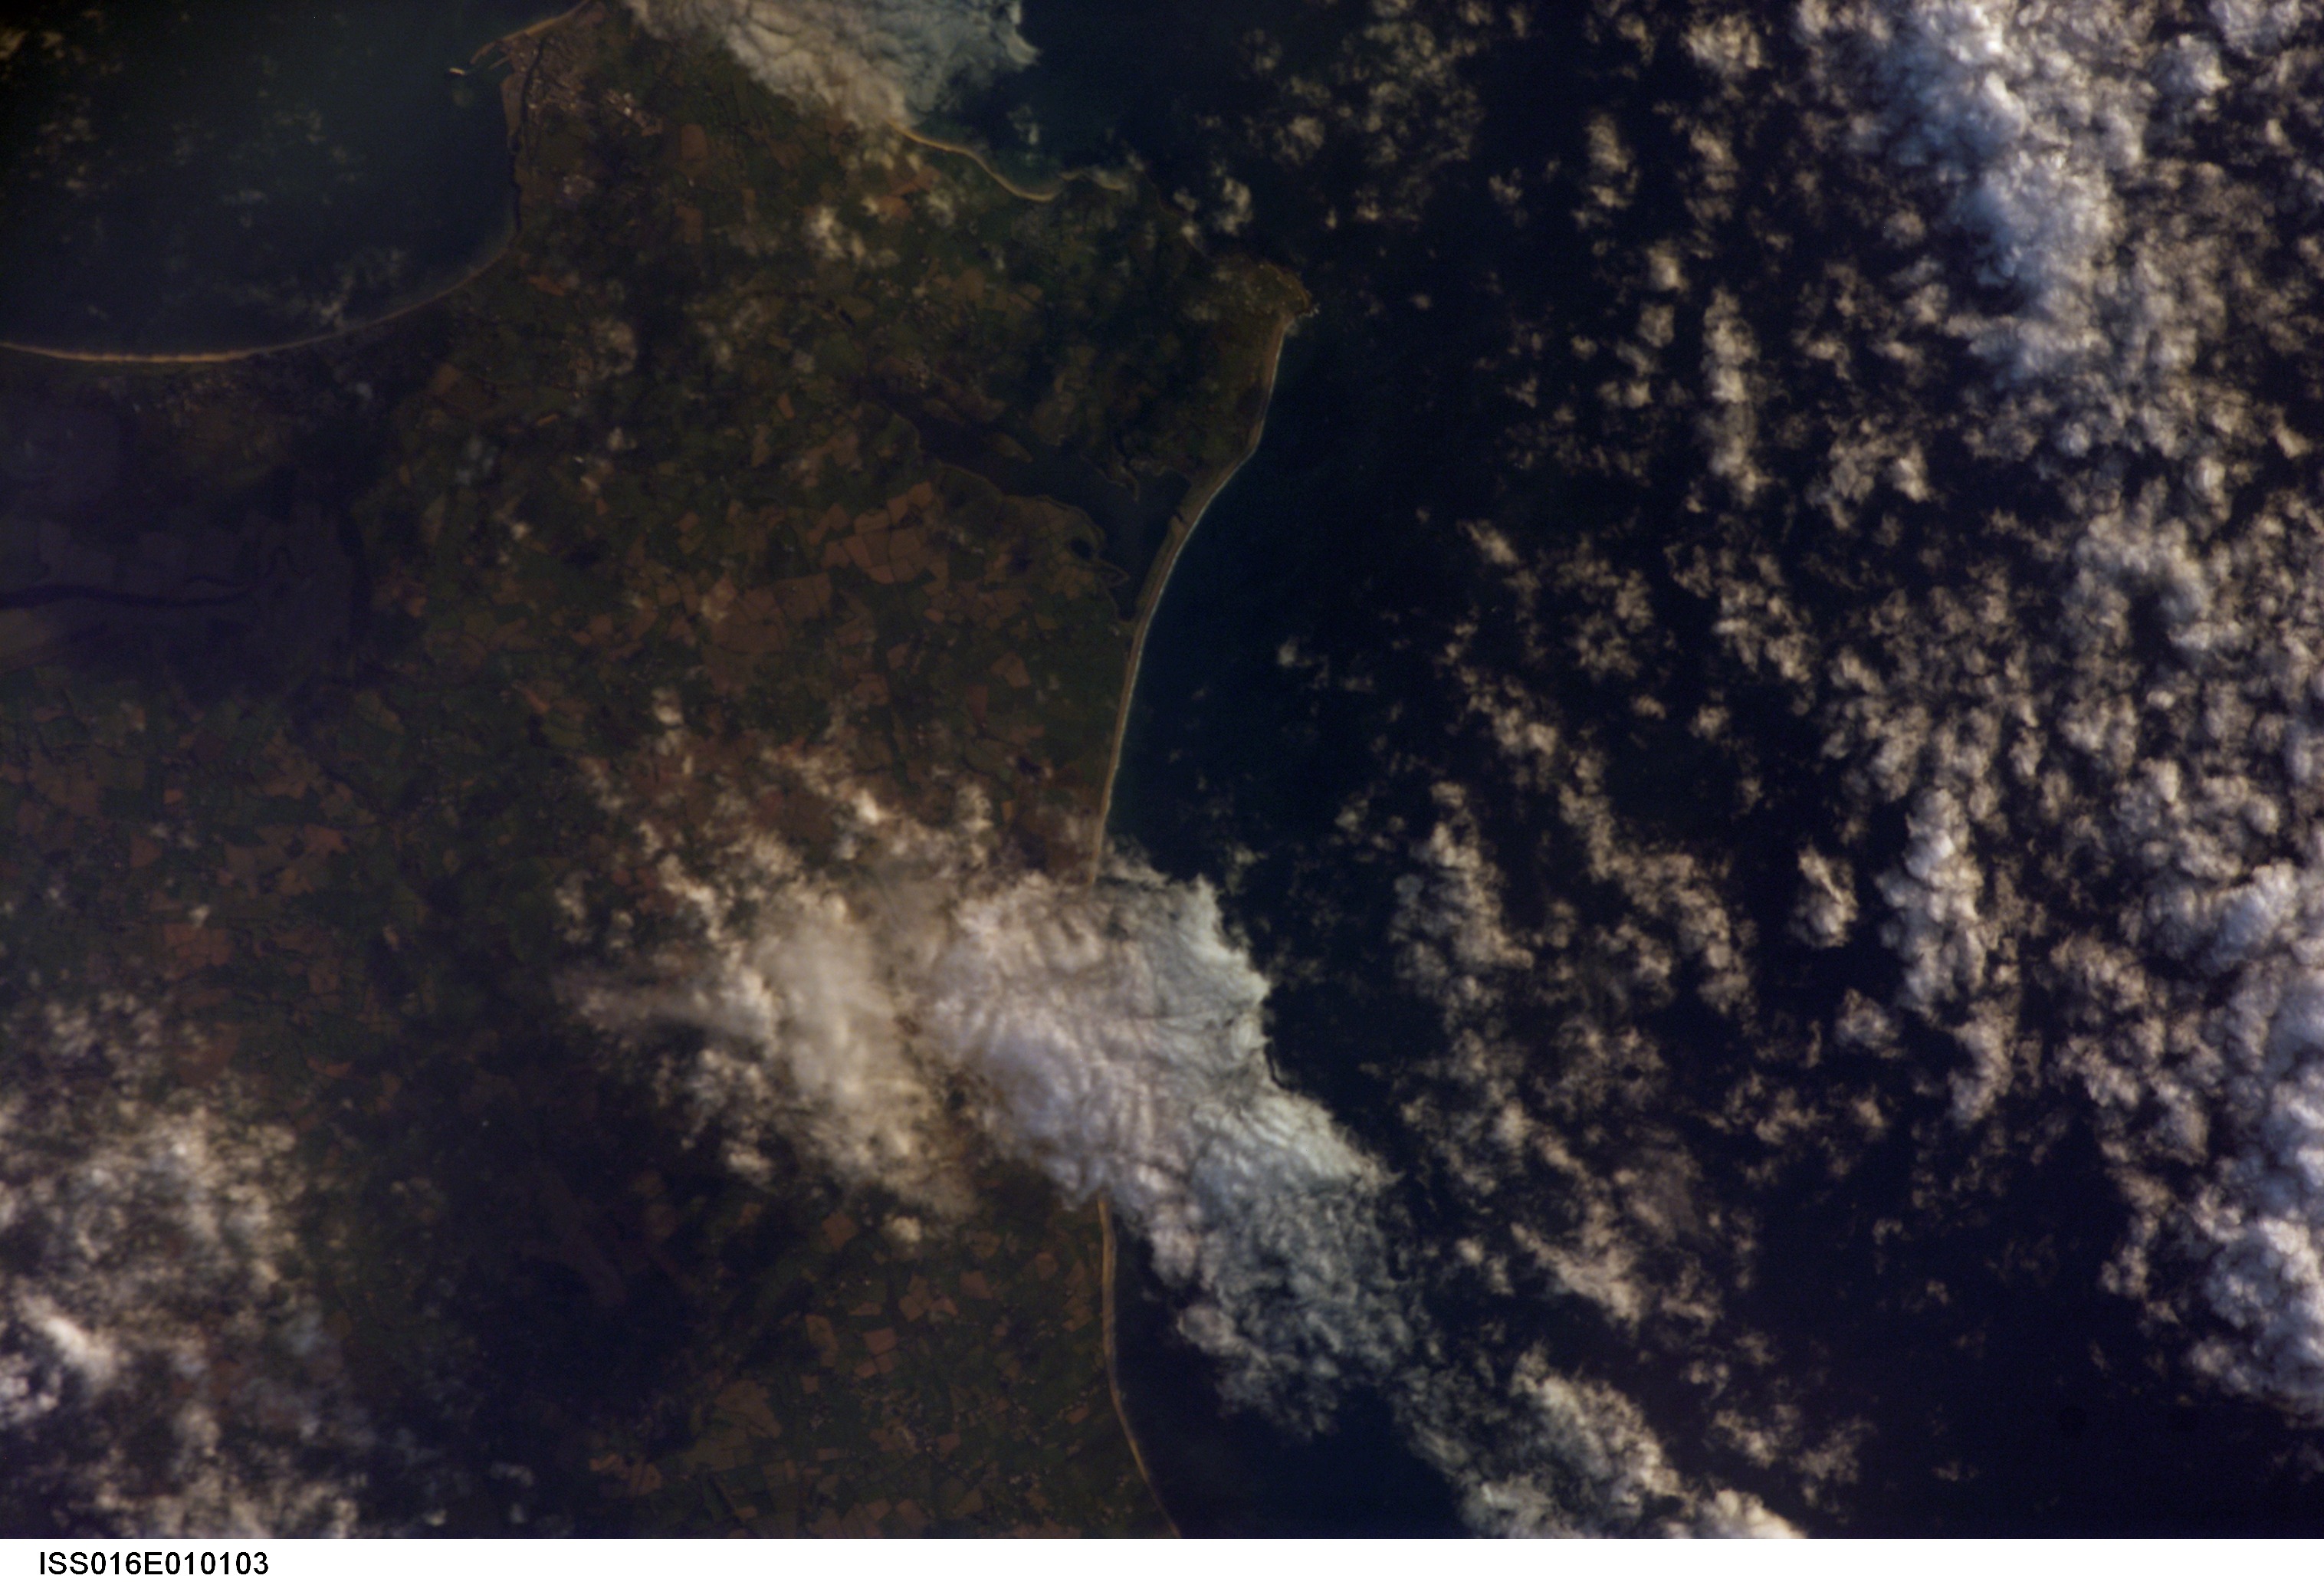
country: IRELAND
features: ROSSLARE, CARNSORE PT., COAST
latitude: 52.2
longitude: -6.4
